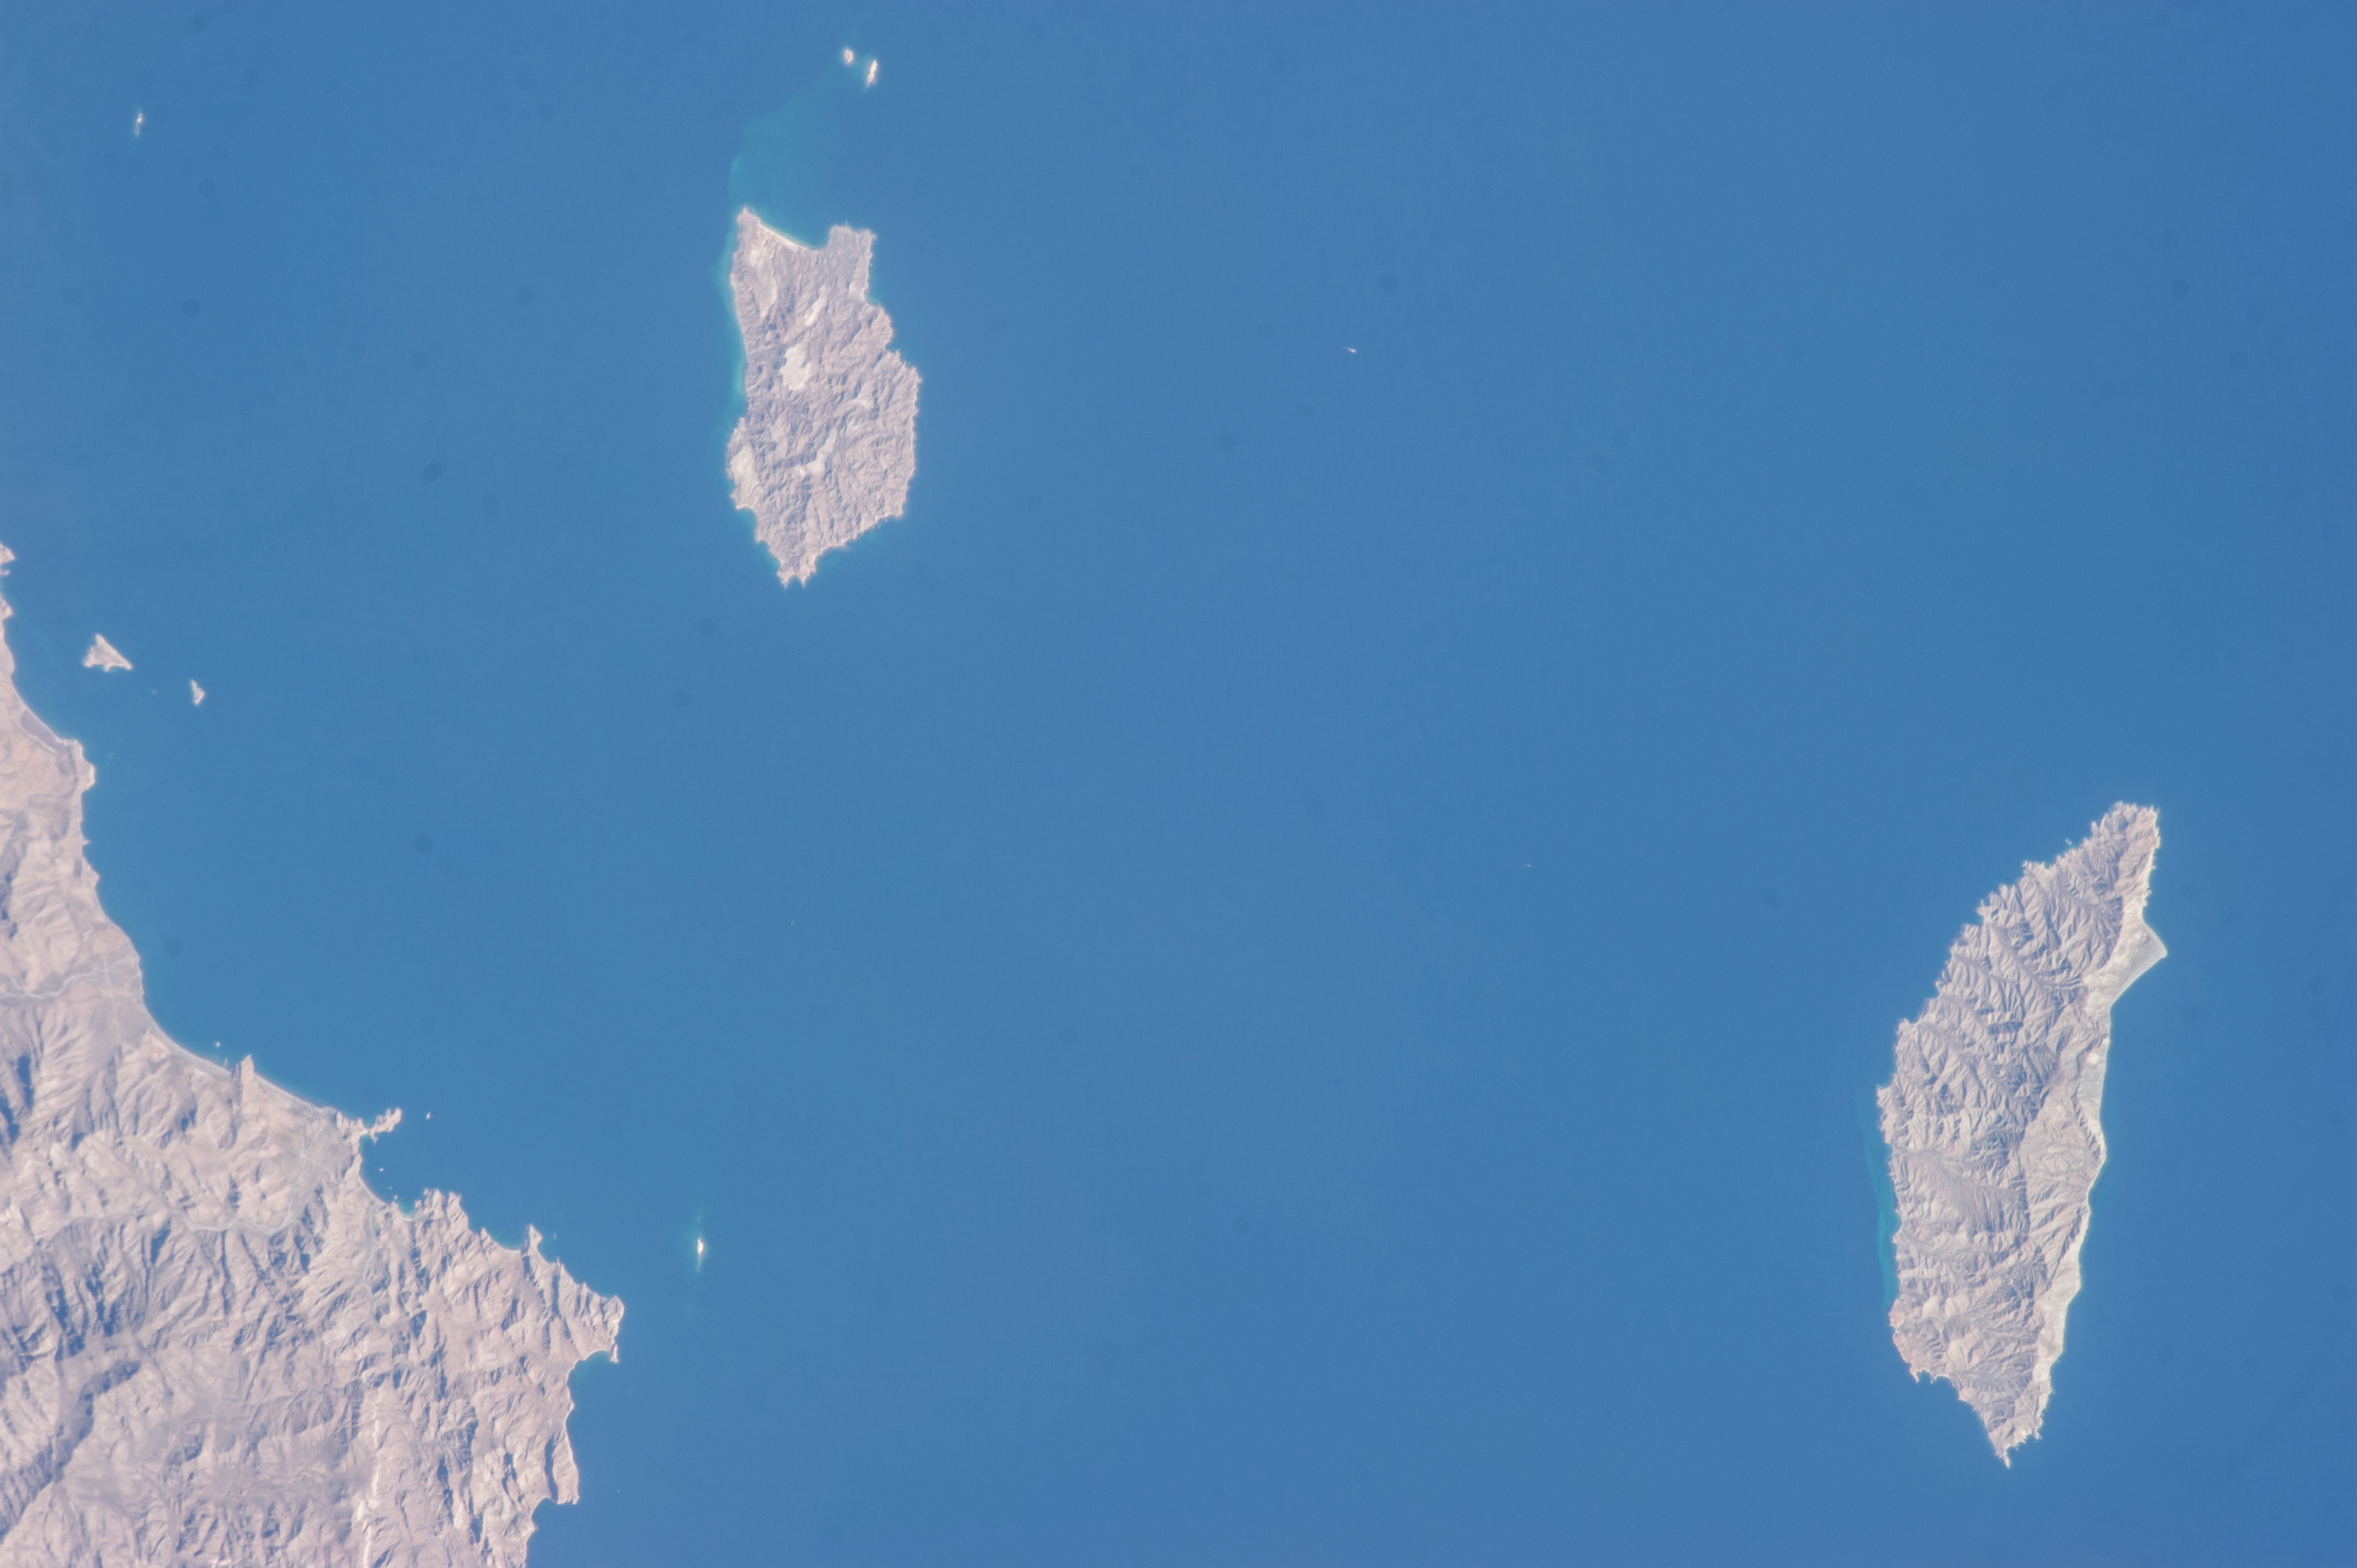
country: MEXICO
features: MONSERRAT ISLAND, SANTA CATALINA ISLAND, GULF OF CALIFORNIA
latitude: 25.6
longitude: -110.9
